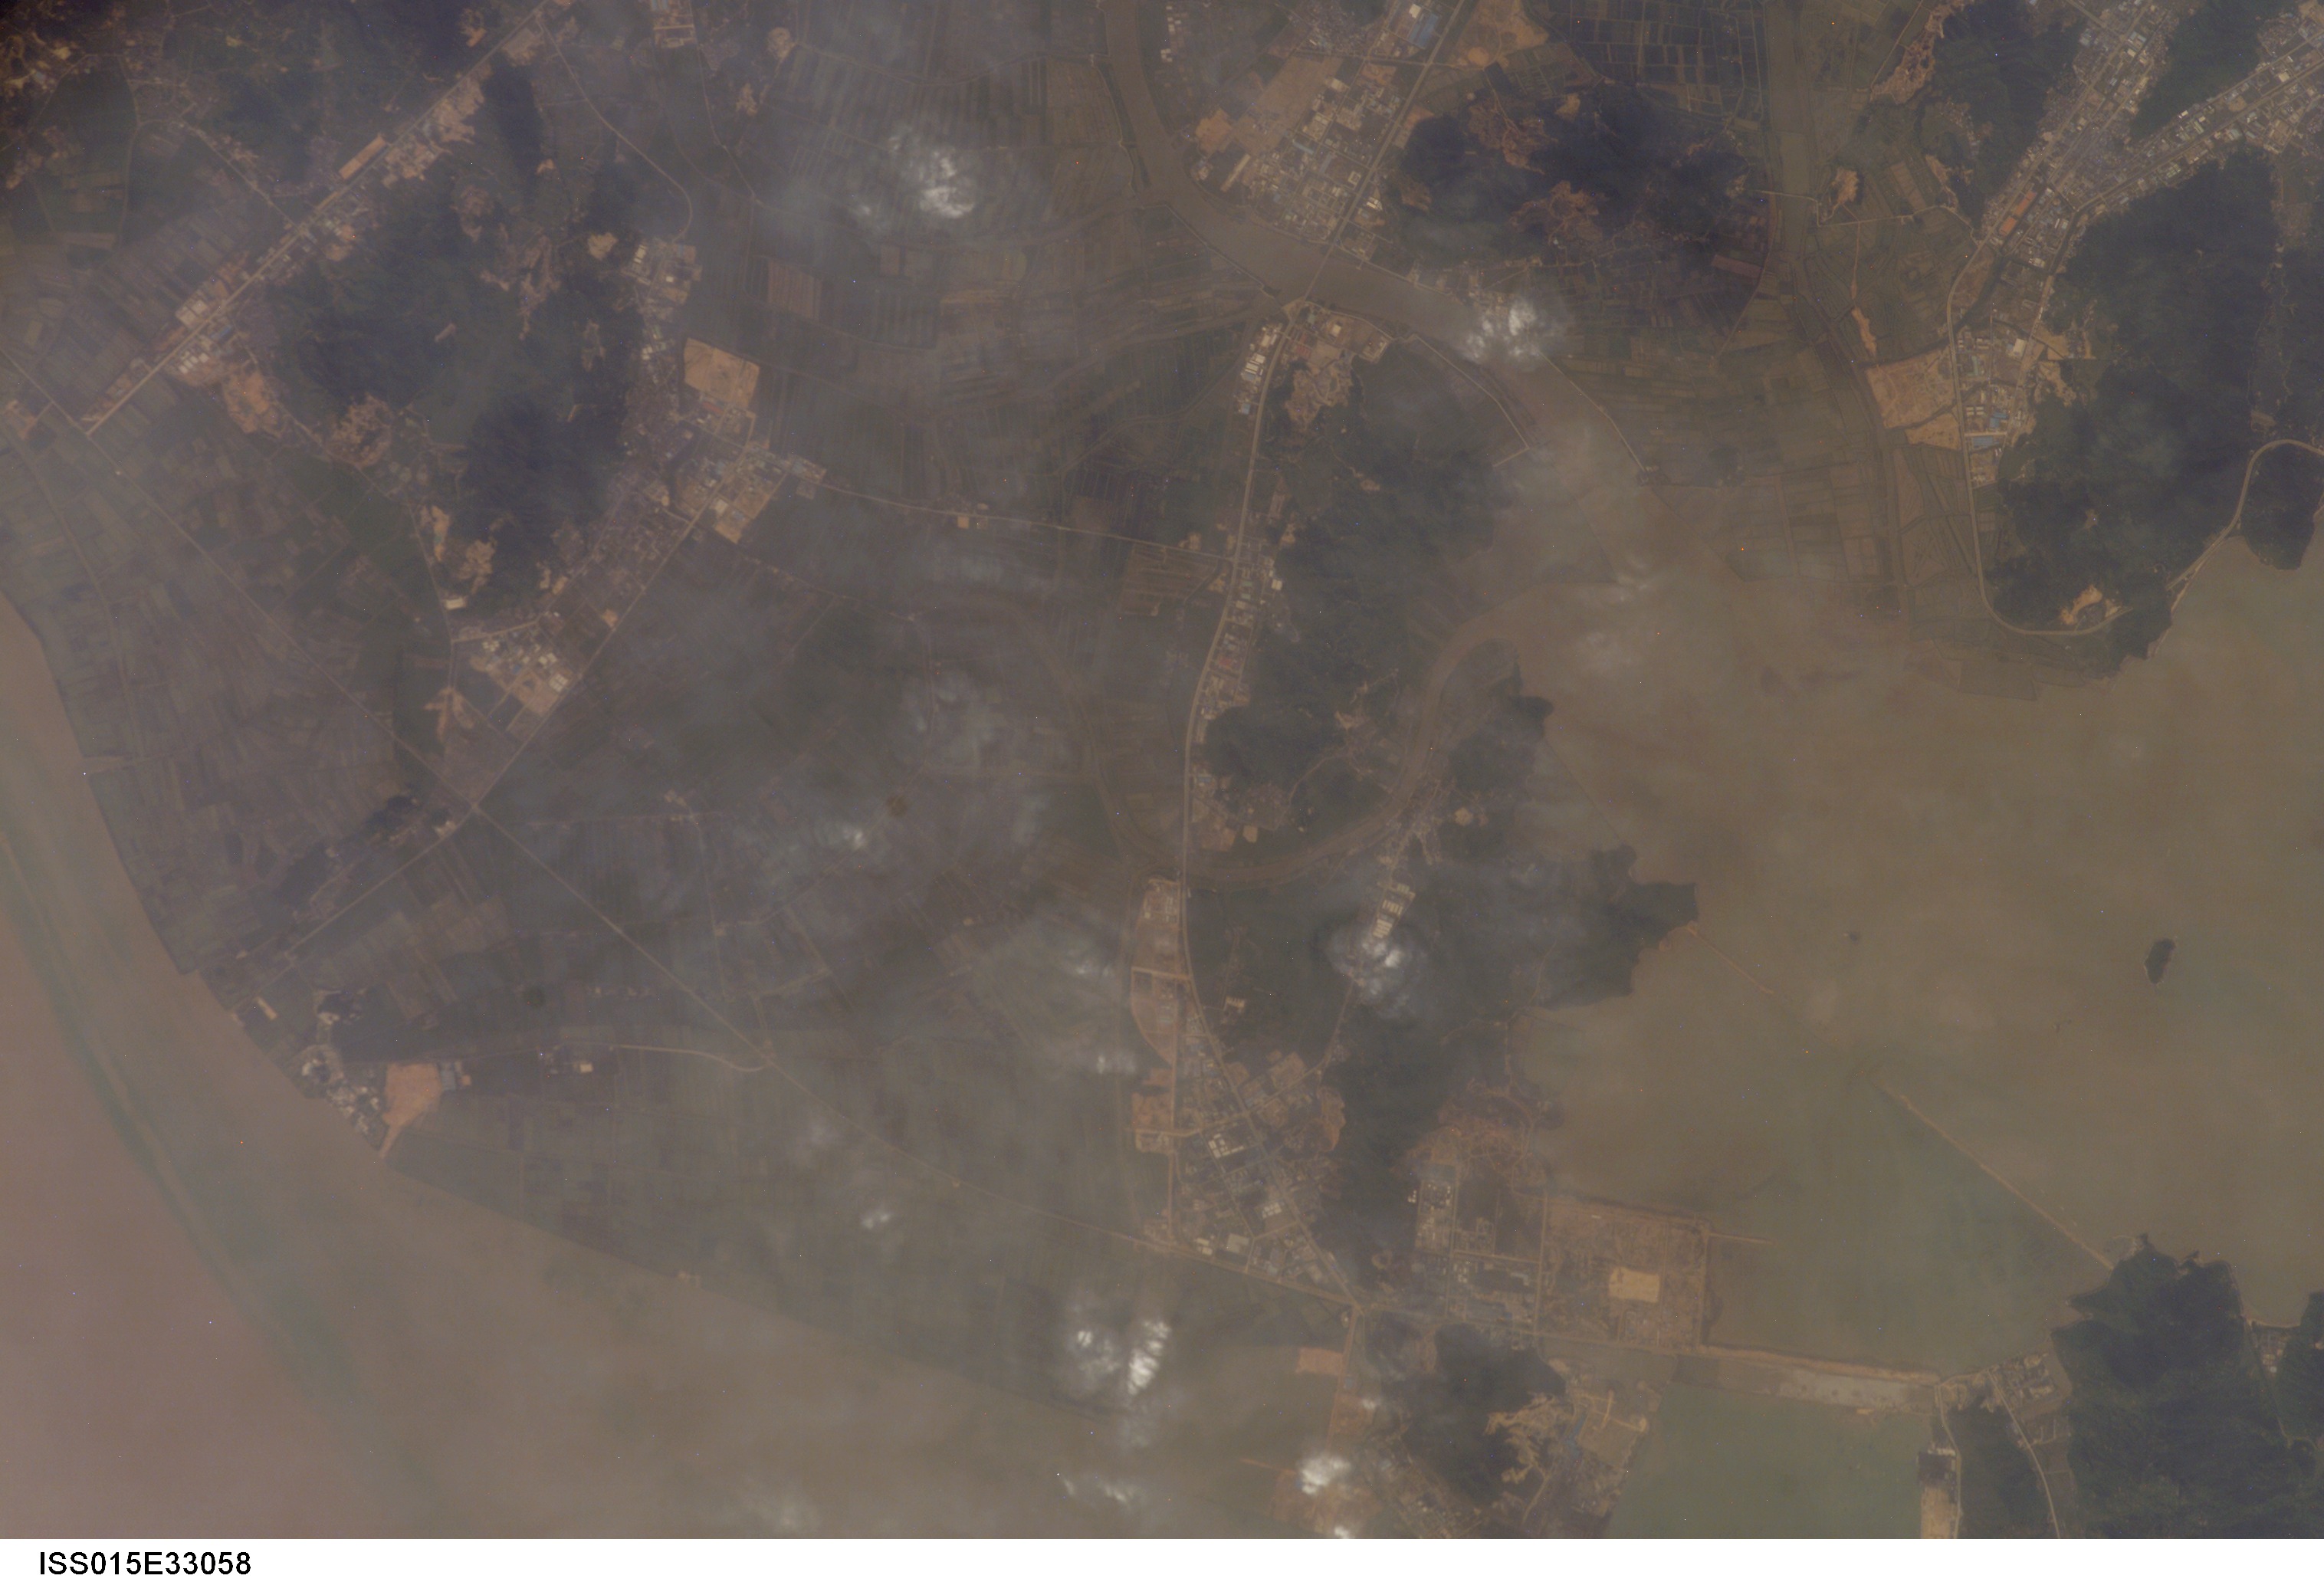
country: CHINA
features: COAST, EST., BAY, SW. OF MACAU
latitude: 22.1
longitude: 113.2
